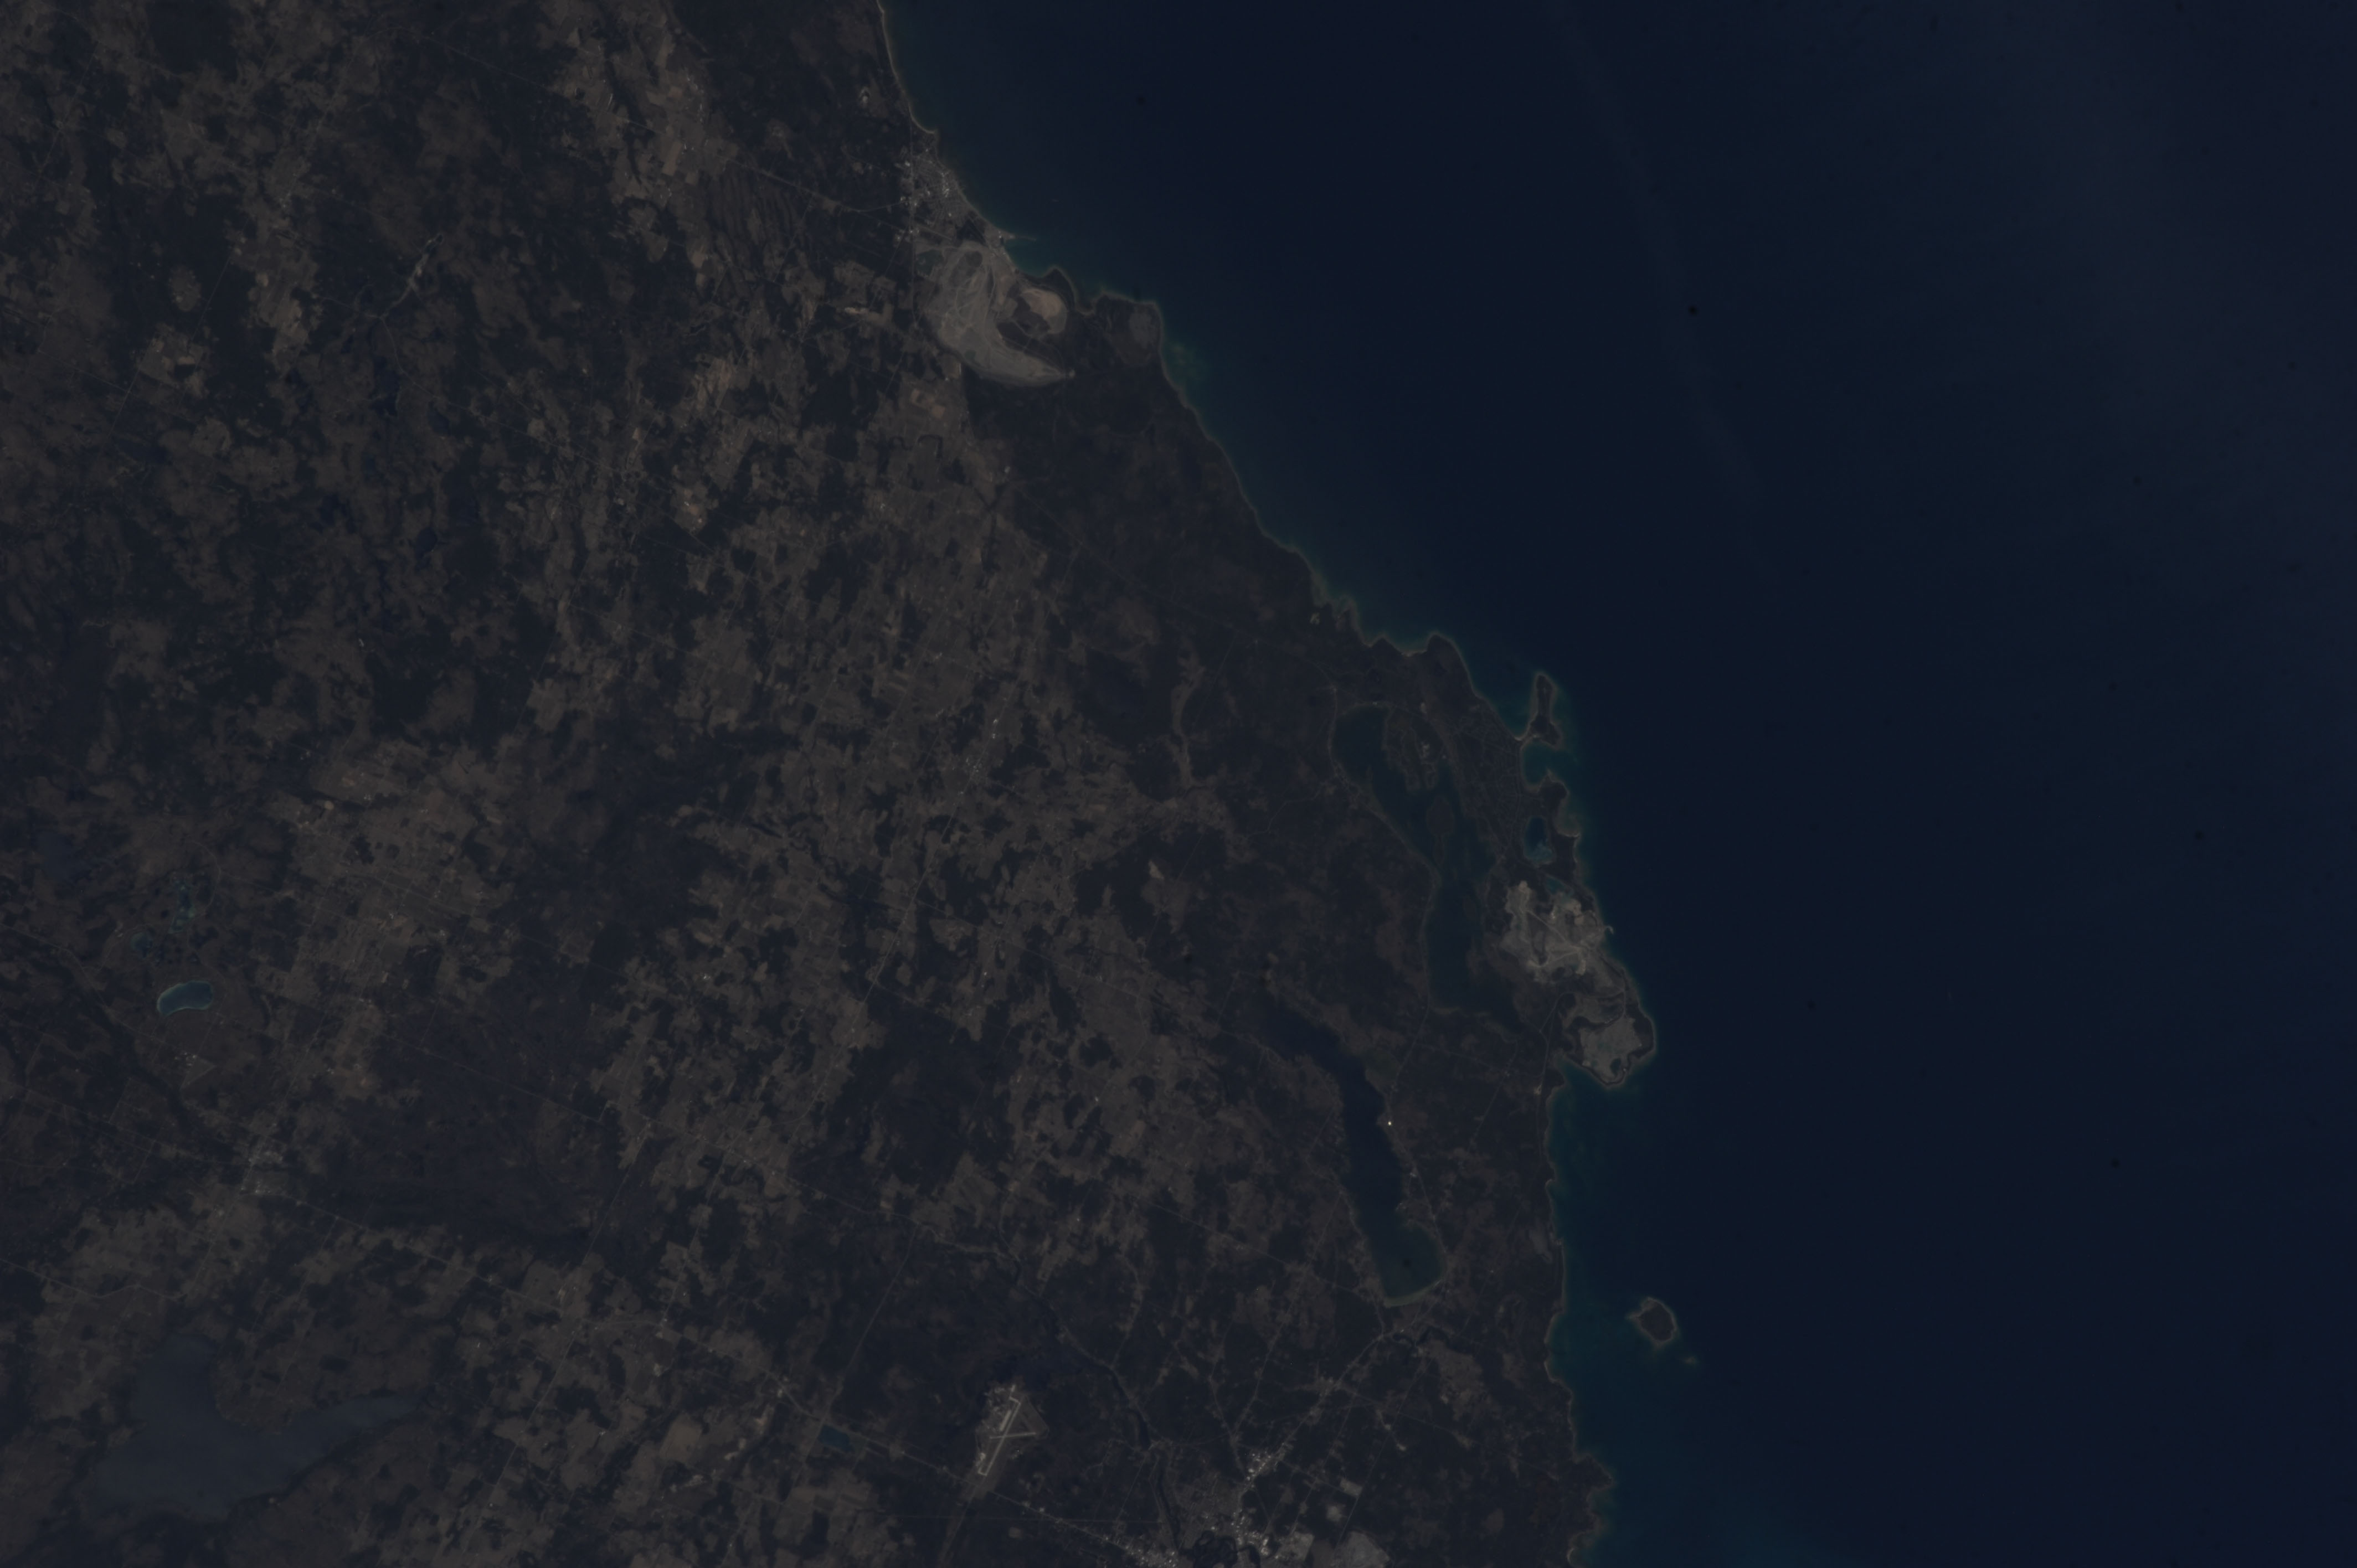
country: USA-MICHIGAN
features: ROGERS CITY, ALPENA, LAKE HURON FARMLAND
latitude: 45.2
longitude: -83.7
